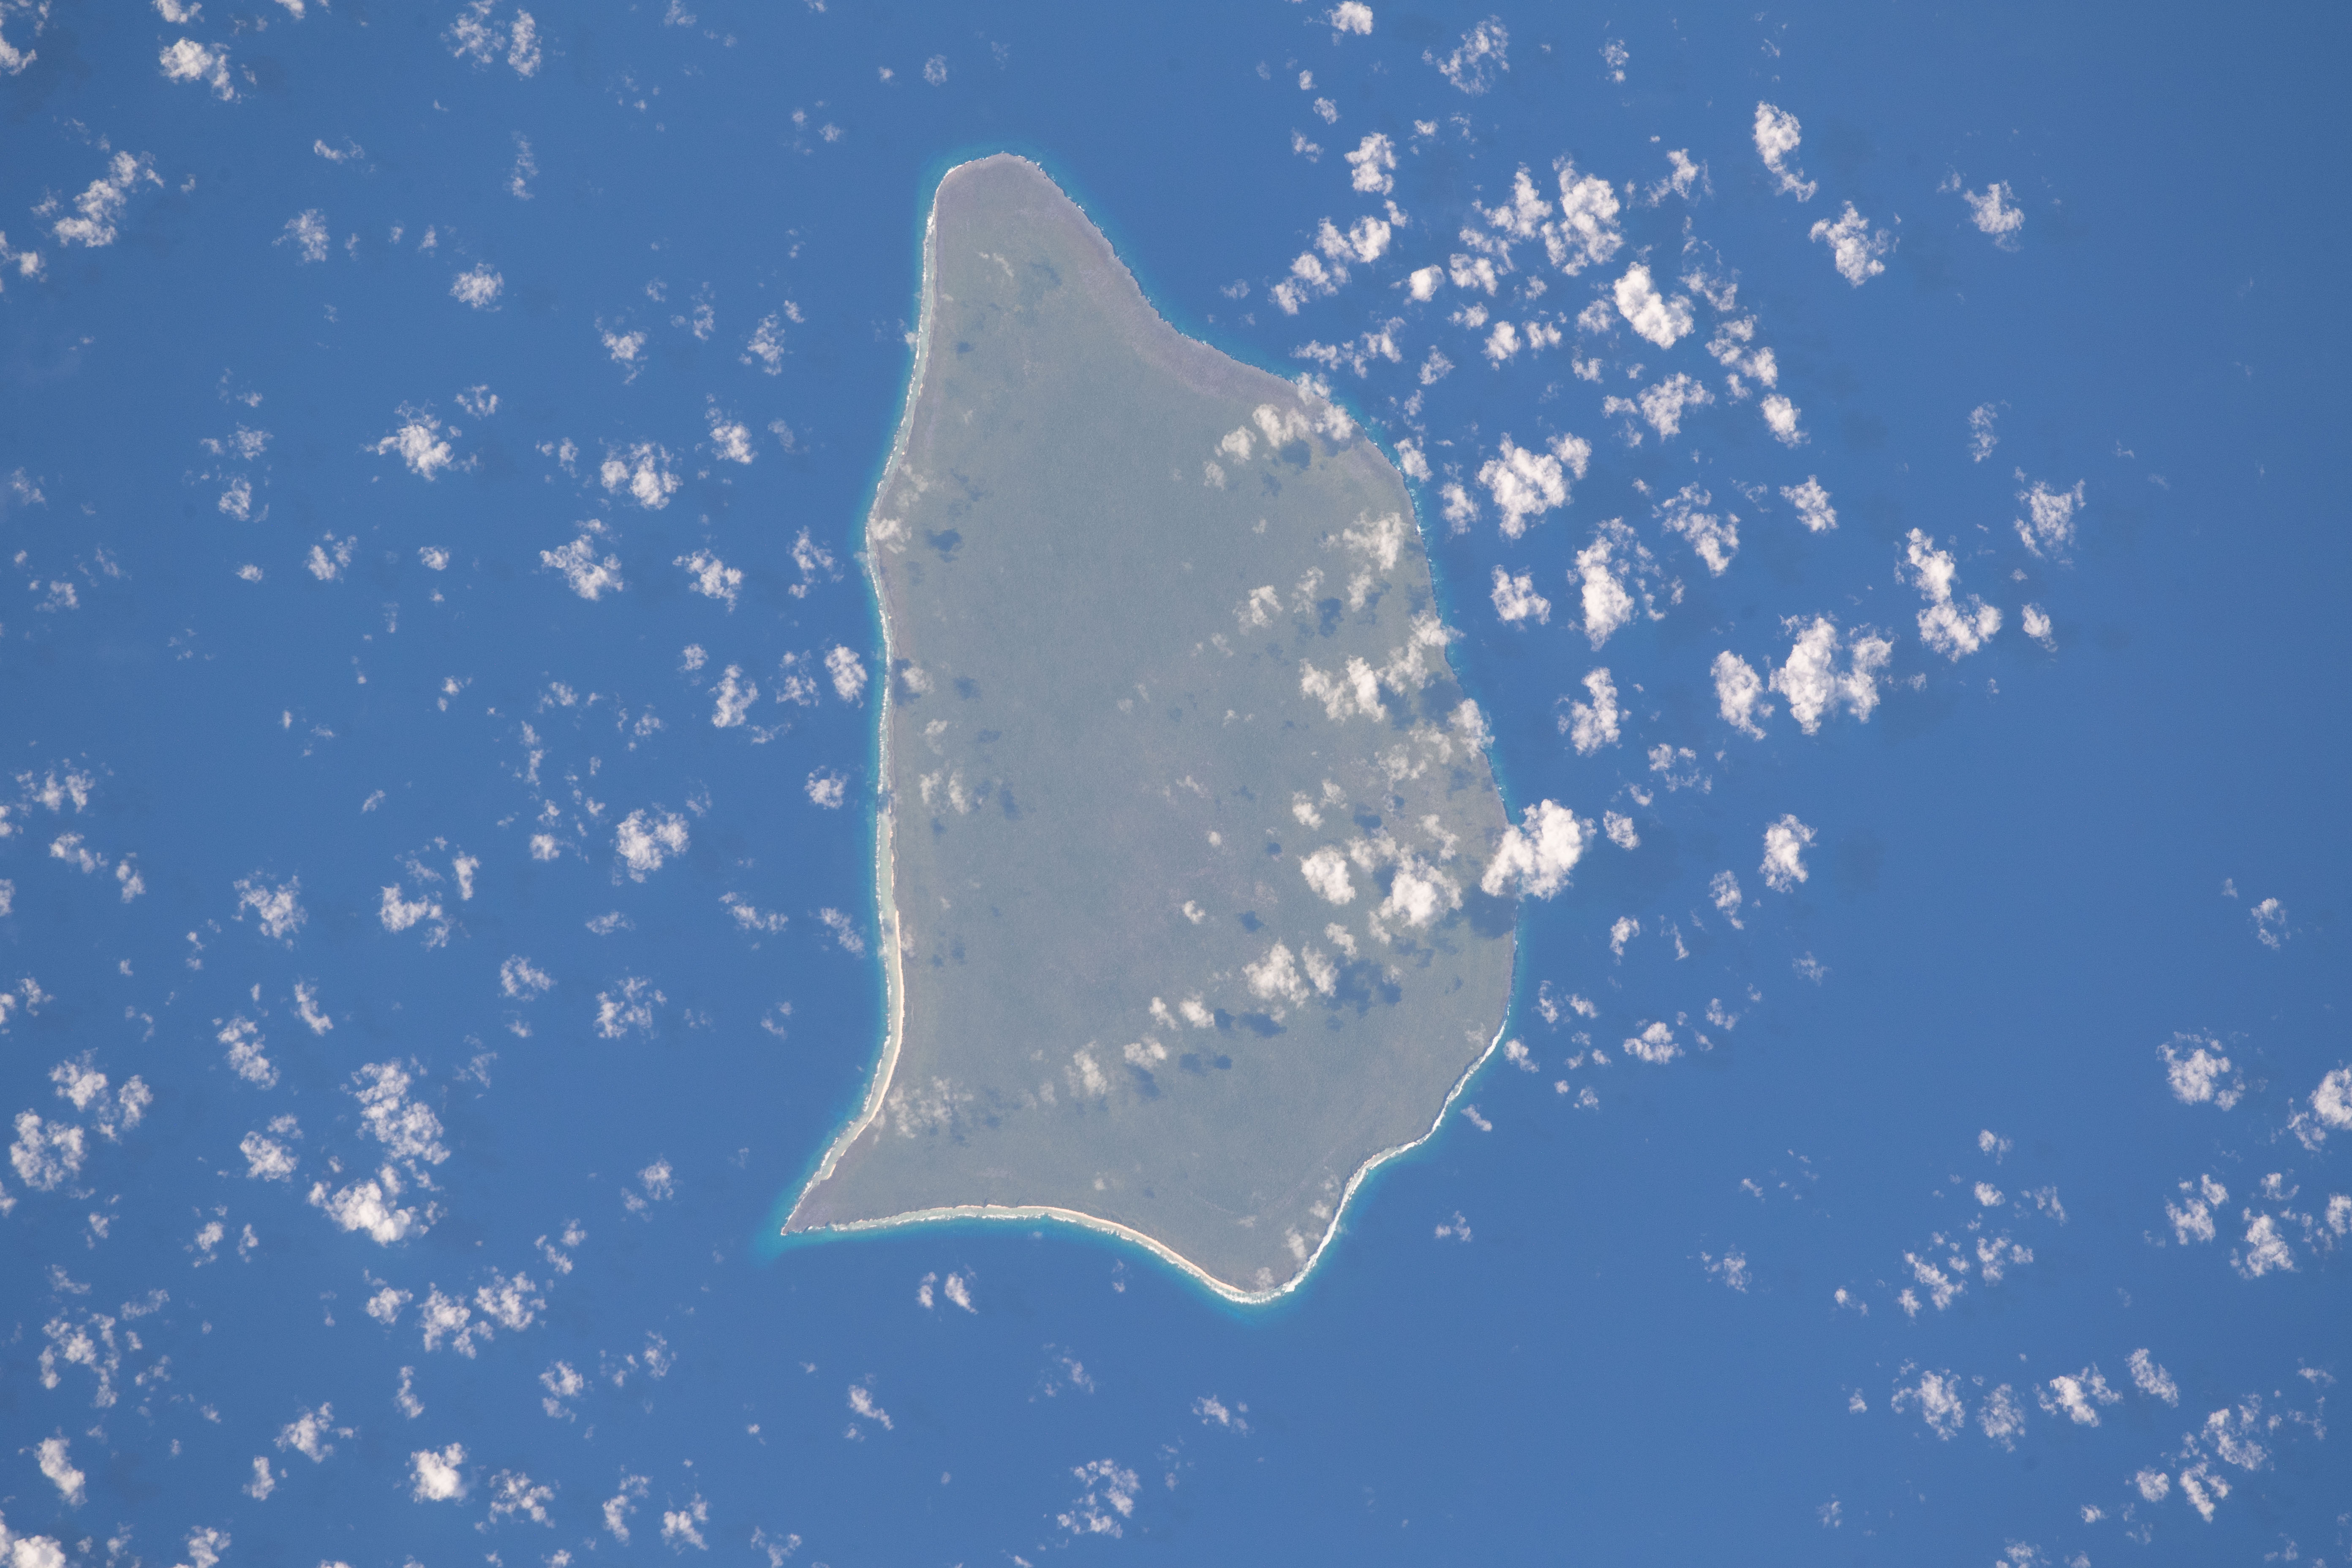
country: PITCAIRN ISLANDS
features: PITCAIRN ISLANDS
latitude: -24.4
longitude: -128.3
